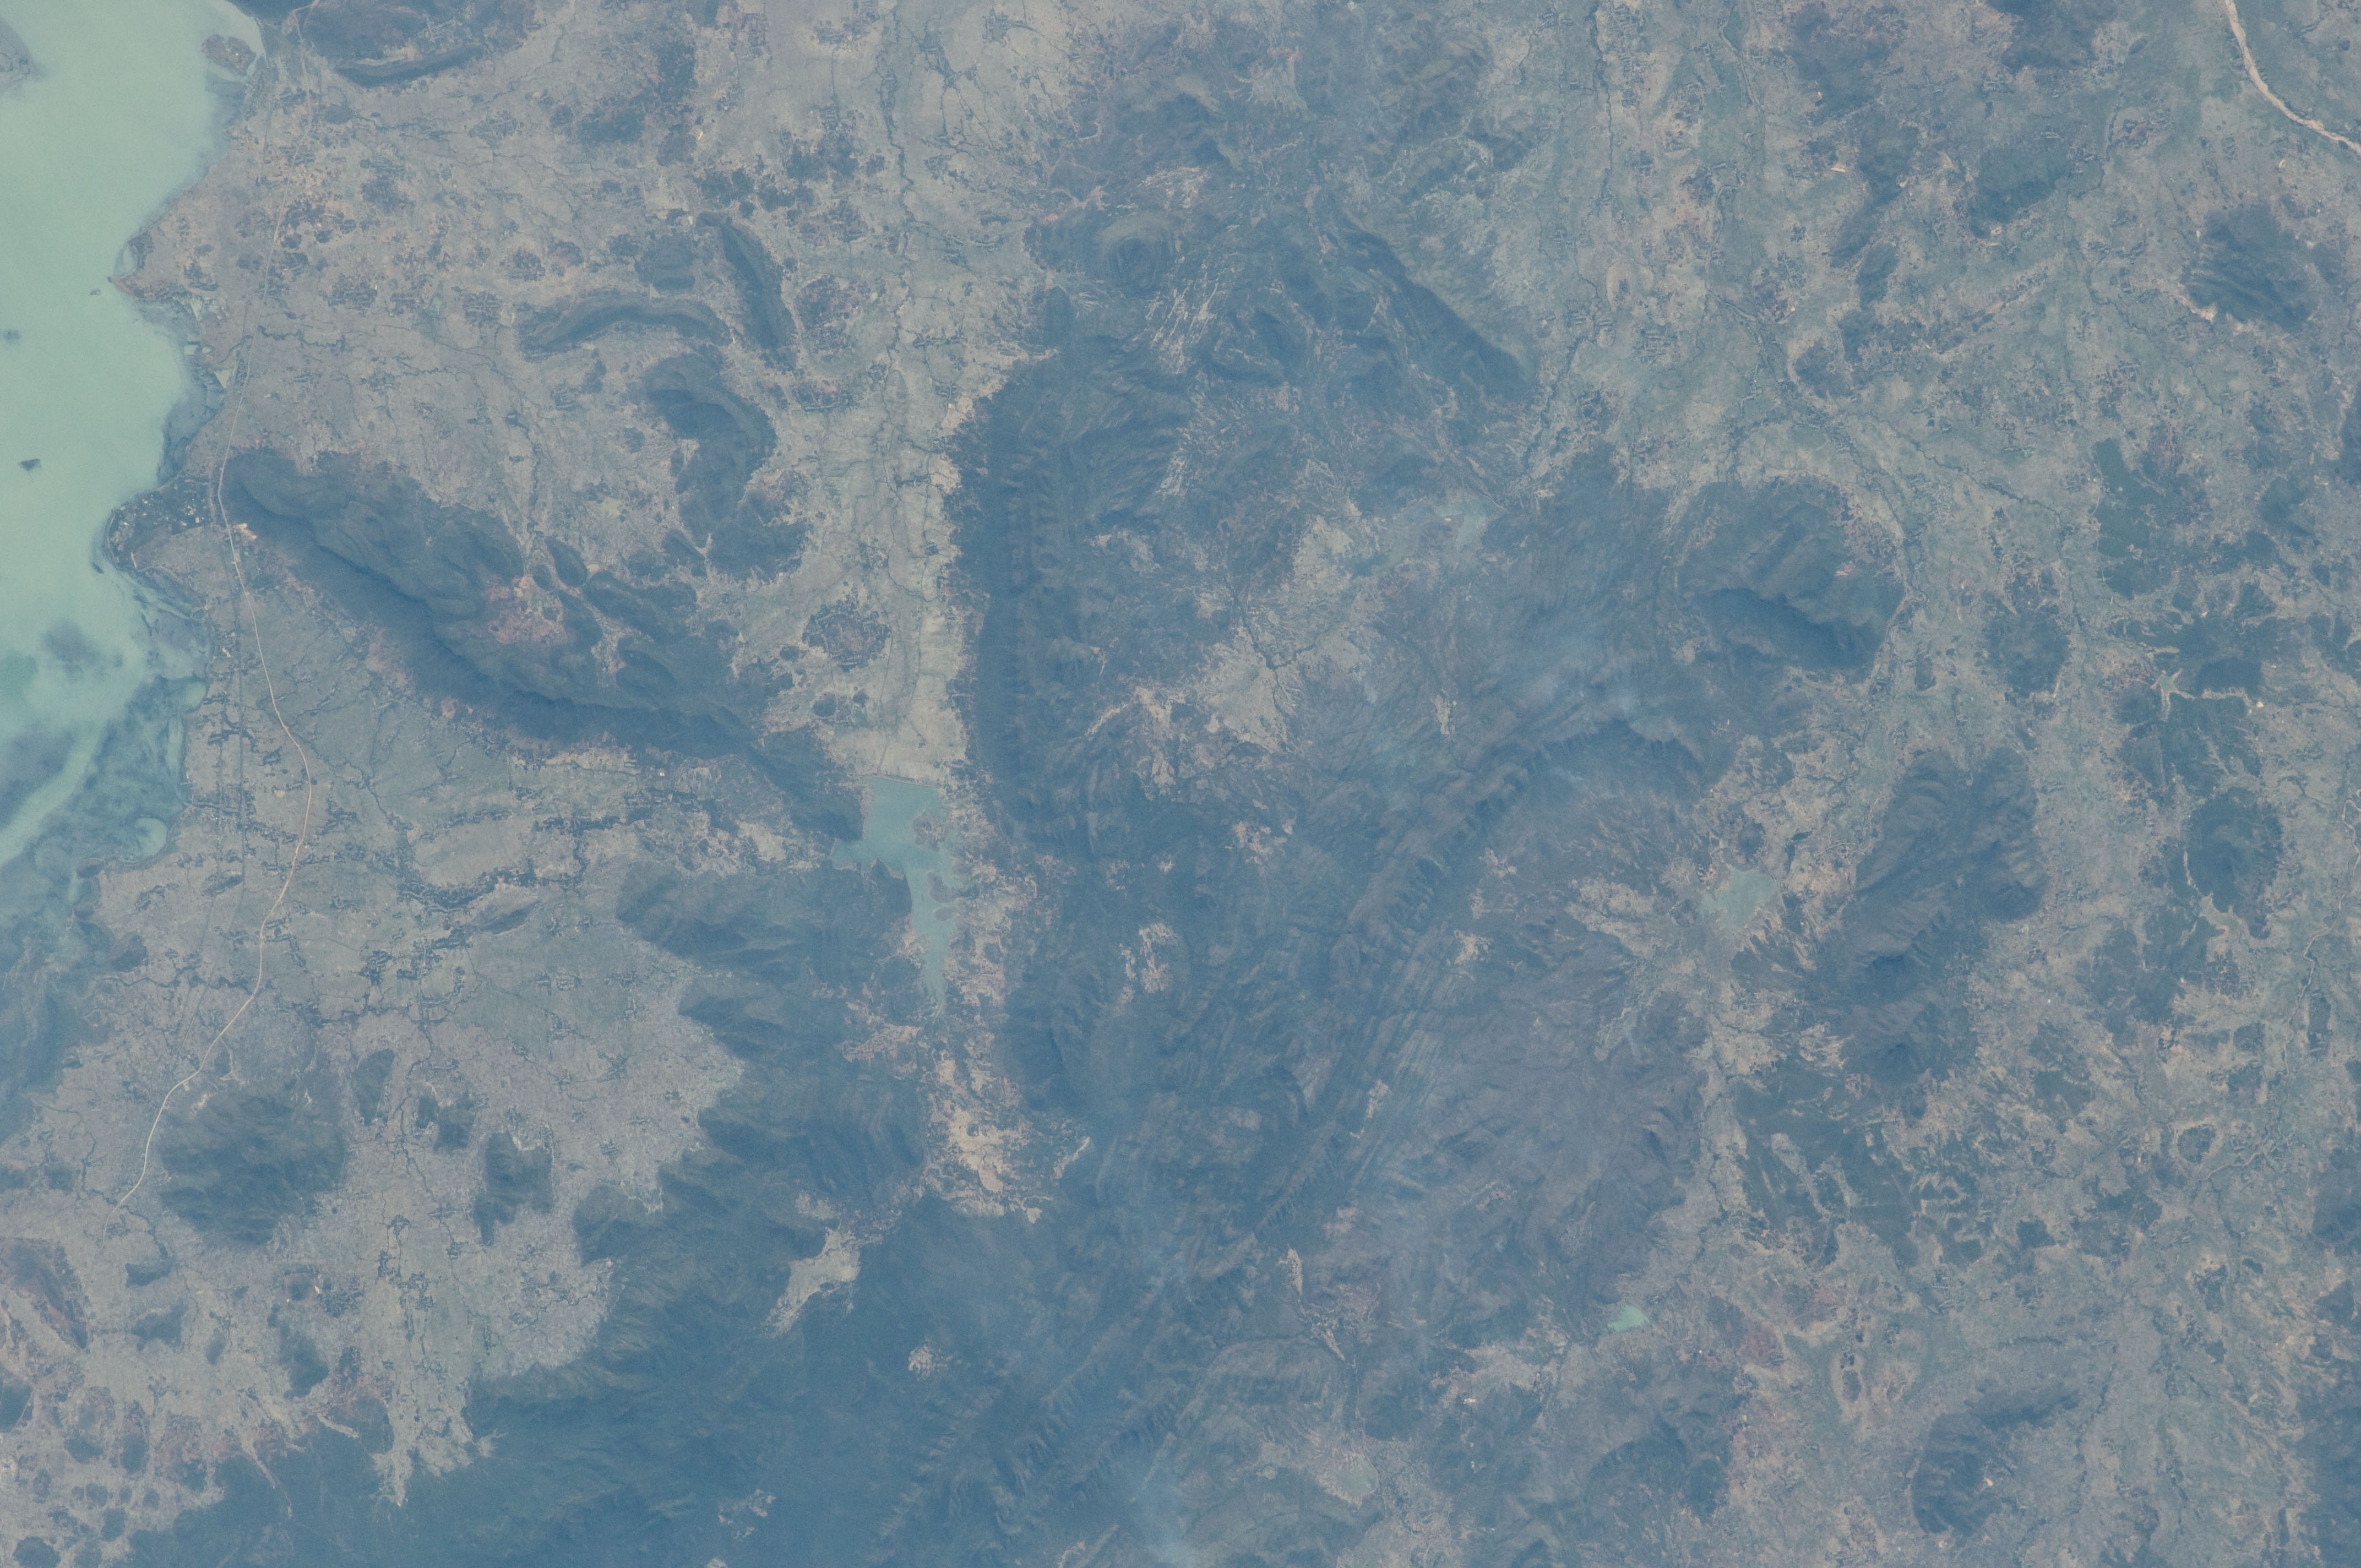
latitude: 19.8
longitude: 85.0
